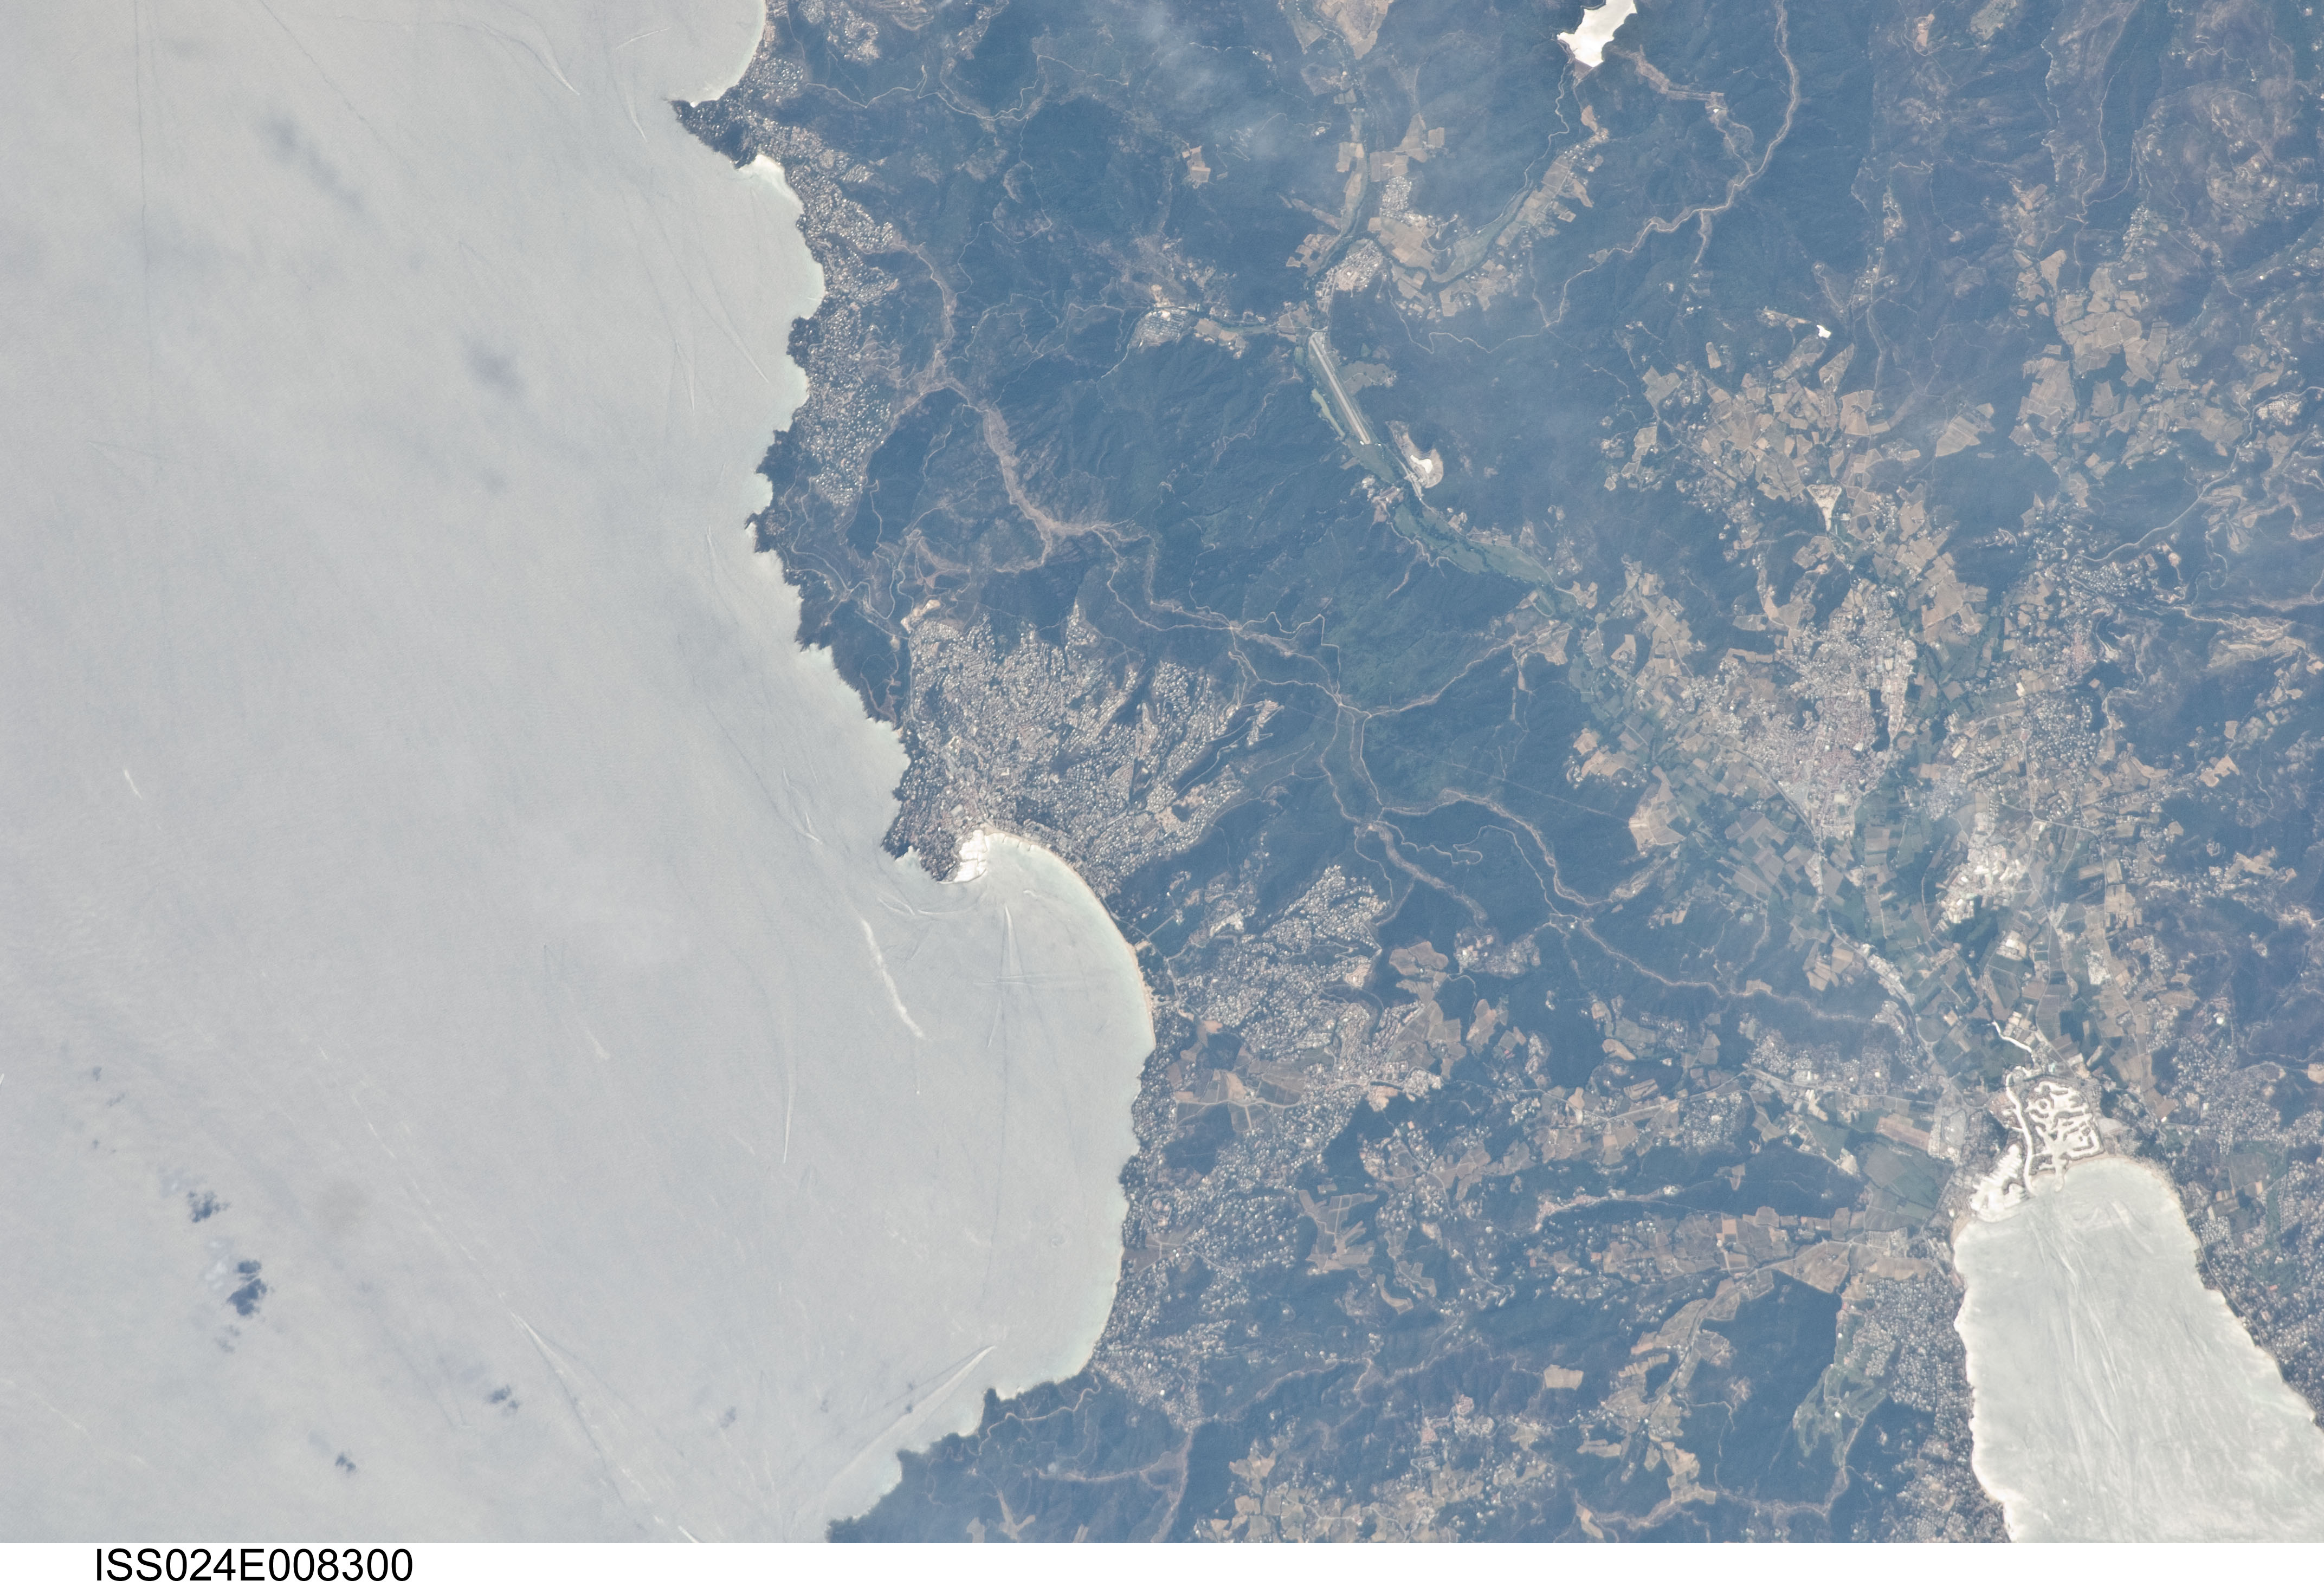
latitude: 43.2
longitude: 6.6
